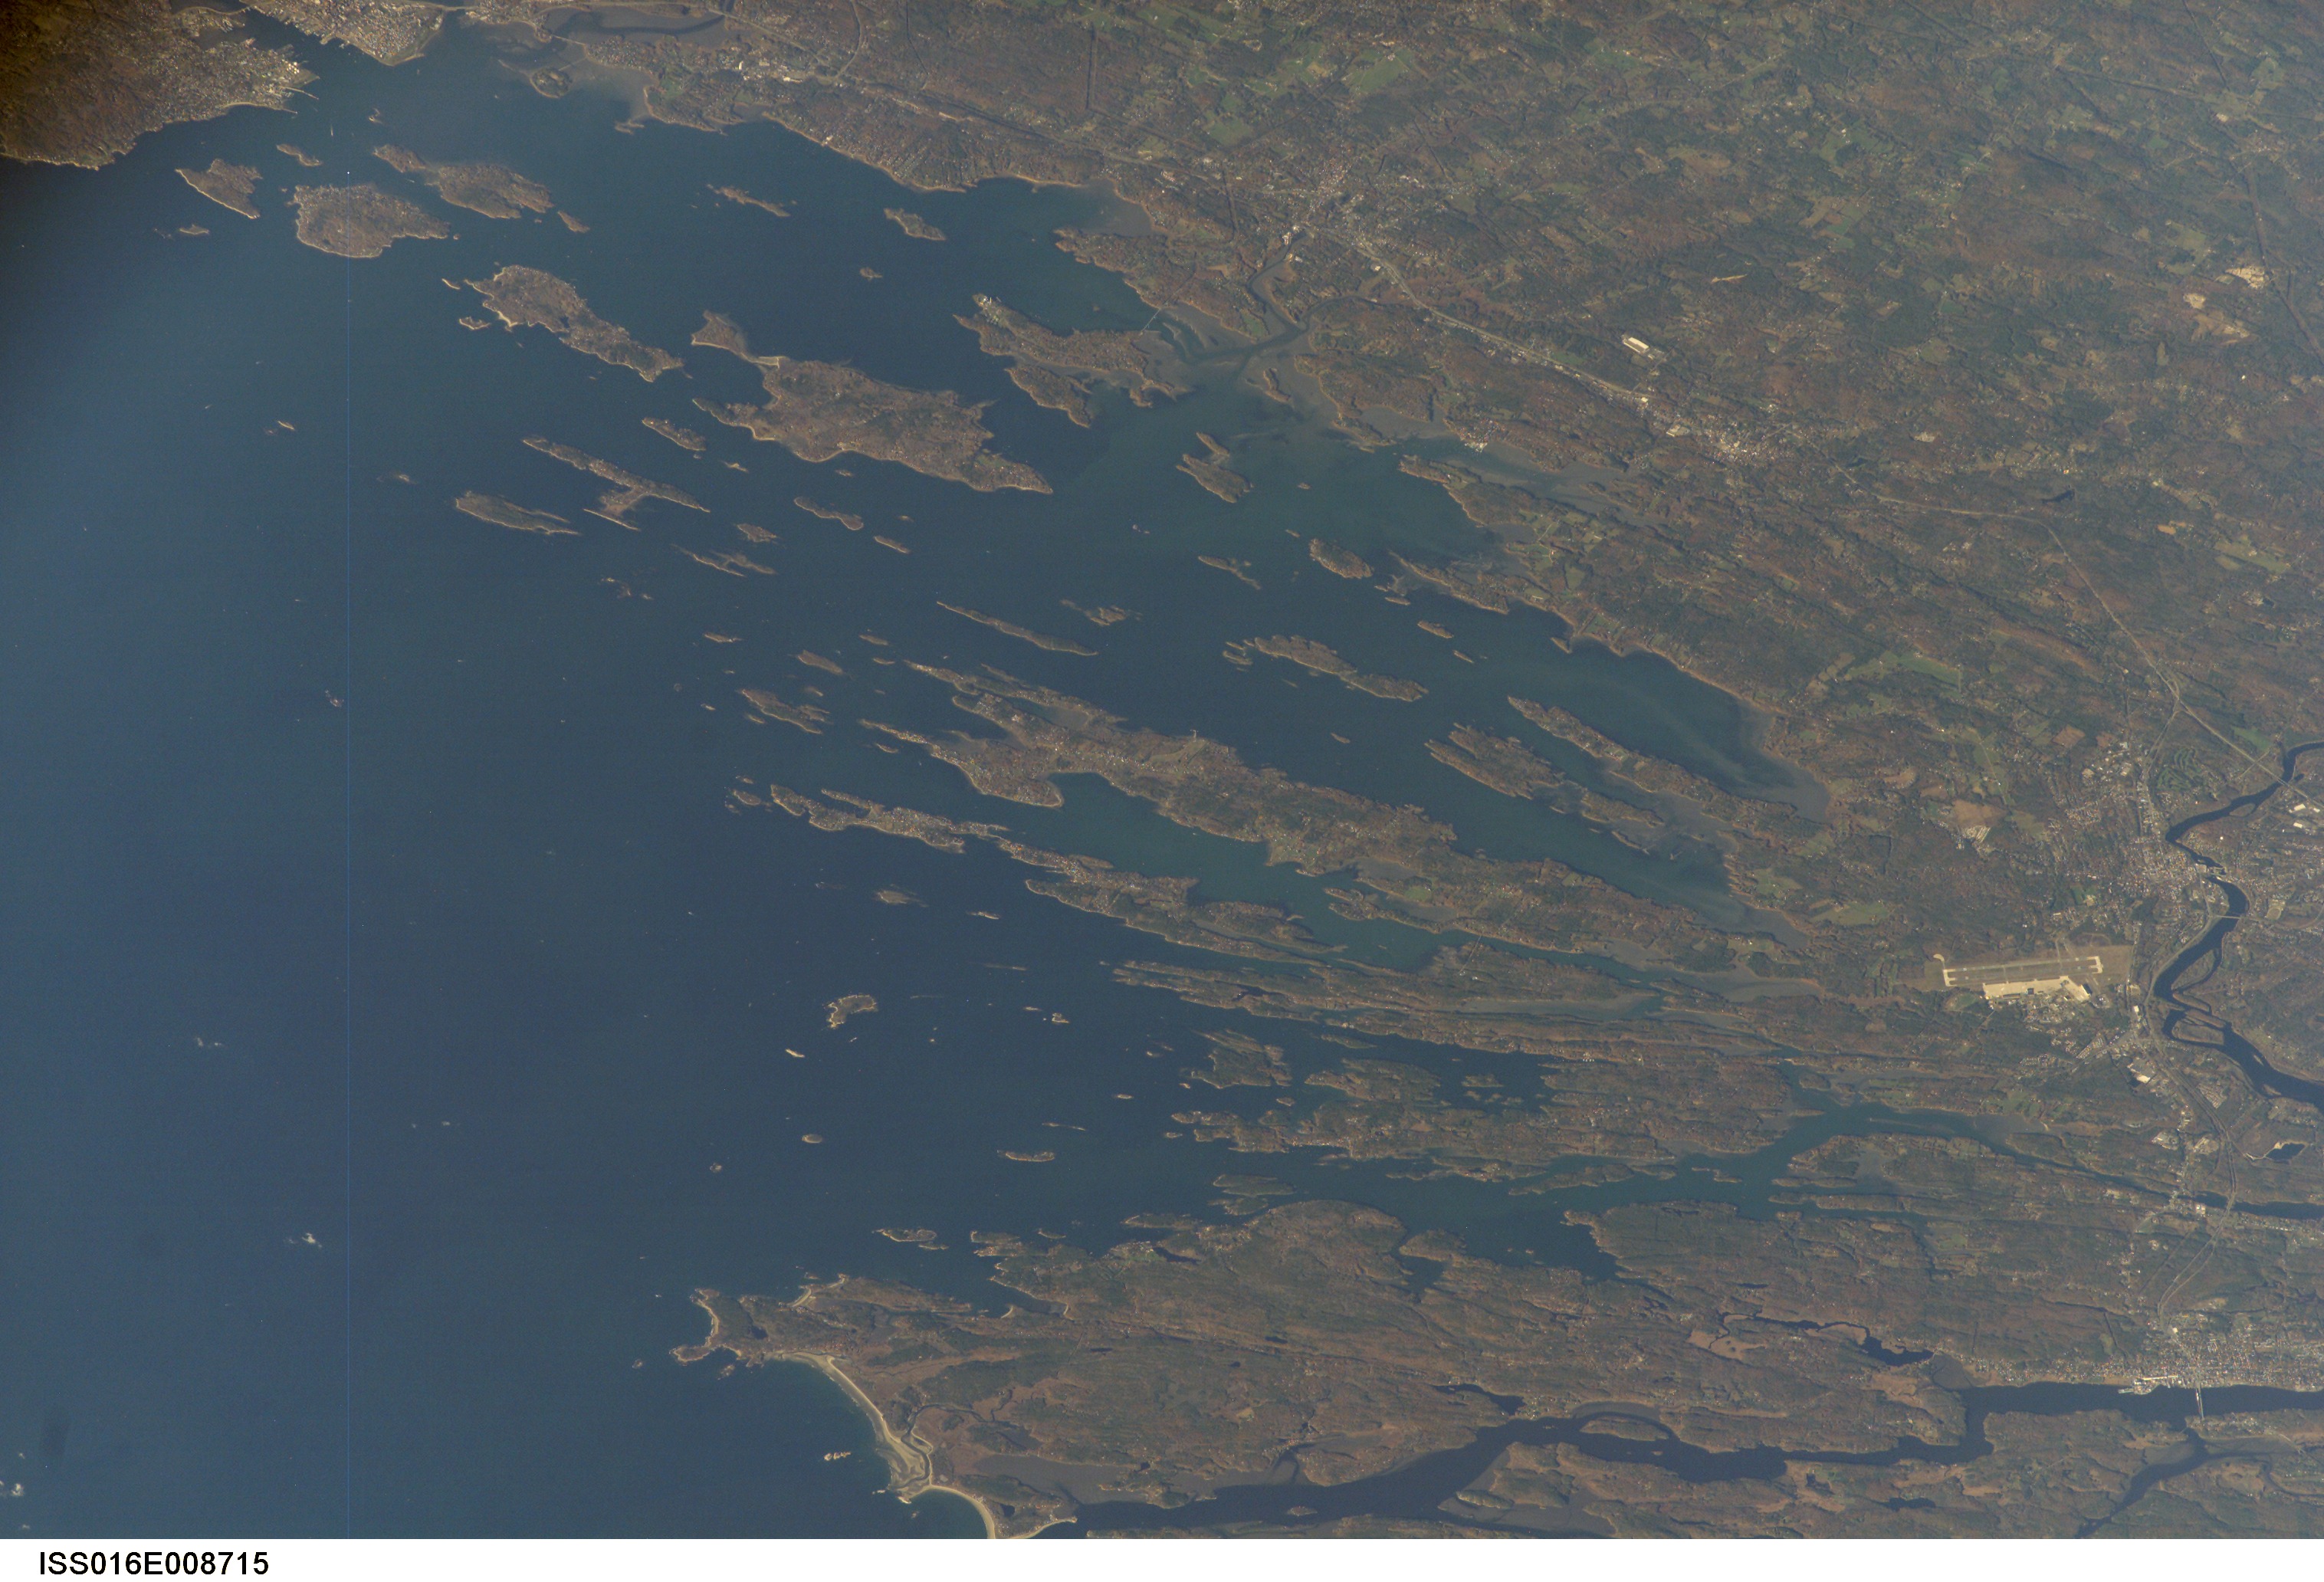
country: USA-MAINE
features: CASCO BAY, NAS BRUNSWICK
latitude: 43.8
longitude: -70.0
